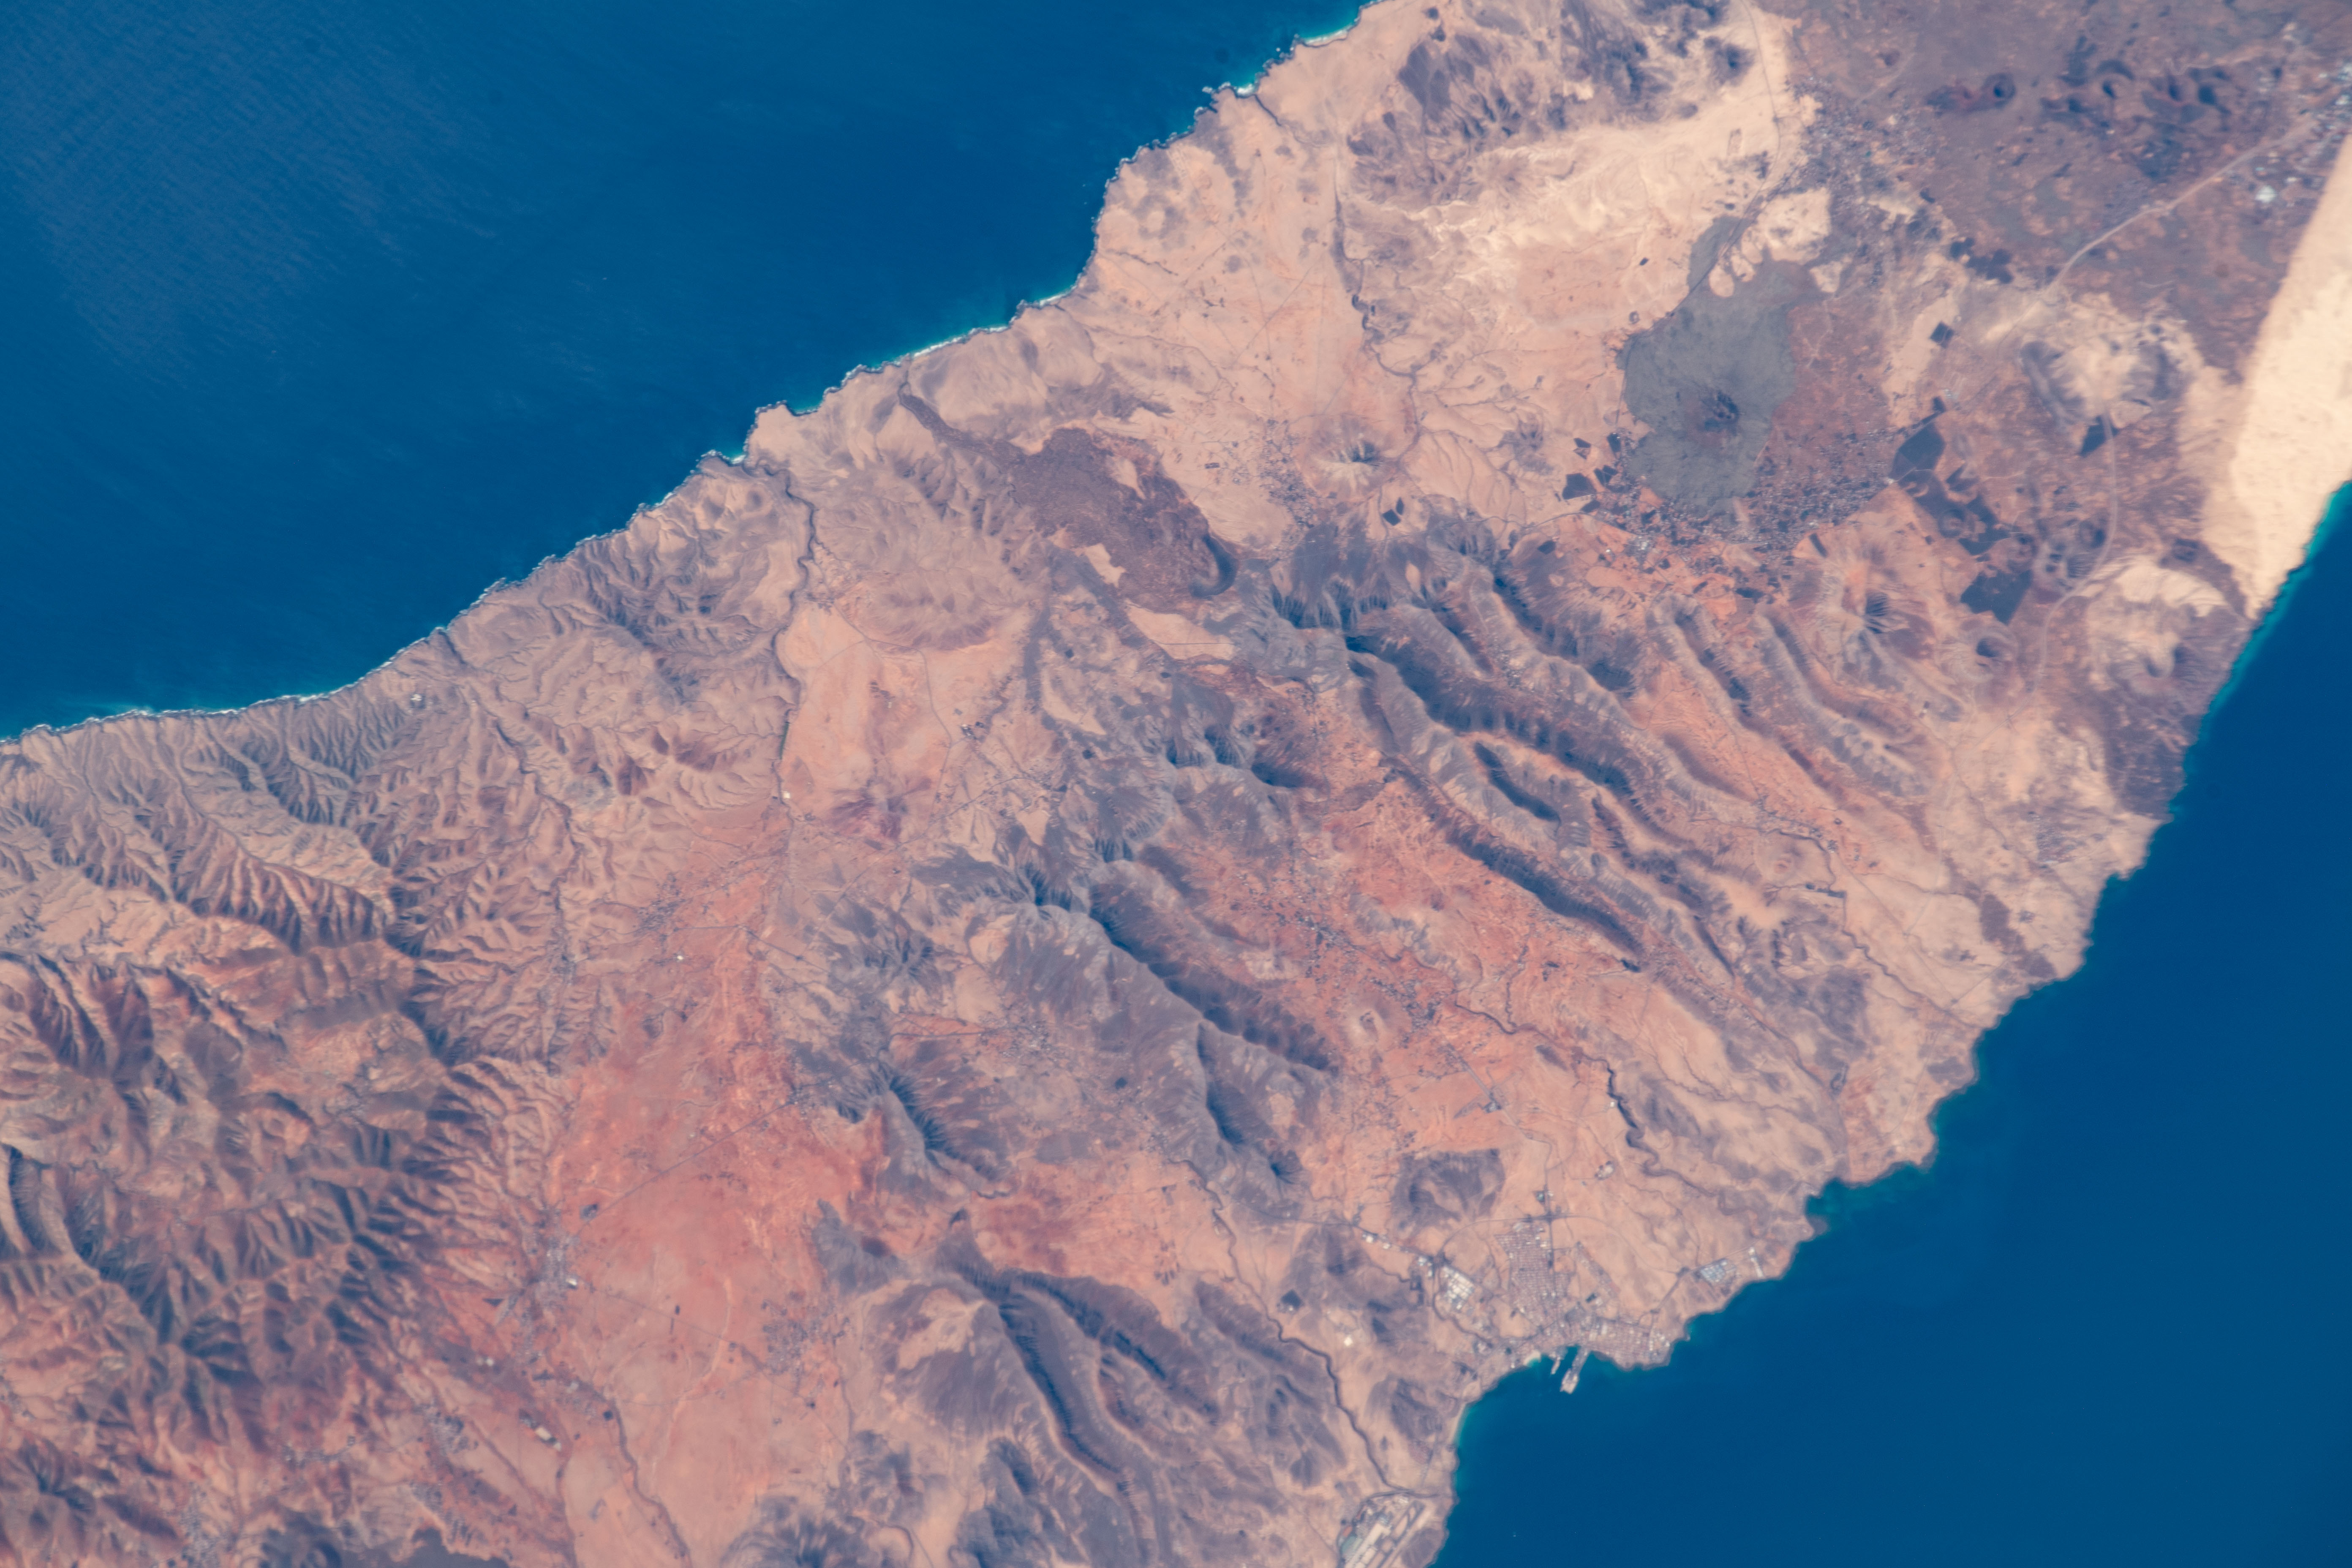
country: CANARY ISLANDS
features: LA MATILLA
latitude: 28.5
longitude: -14.0
